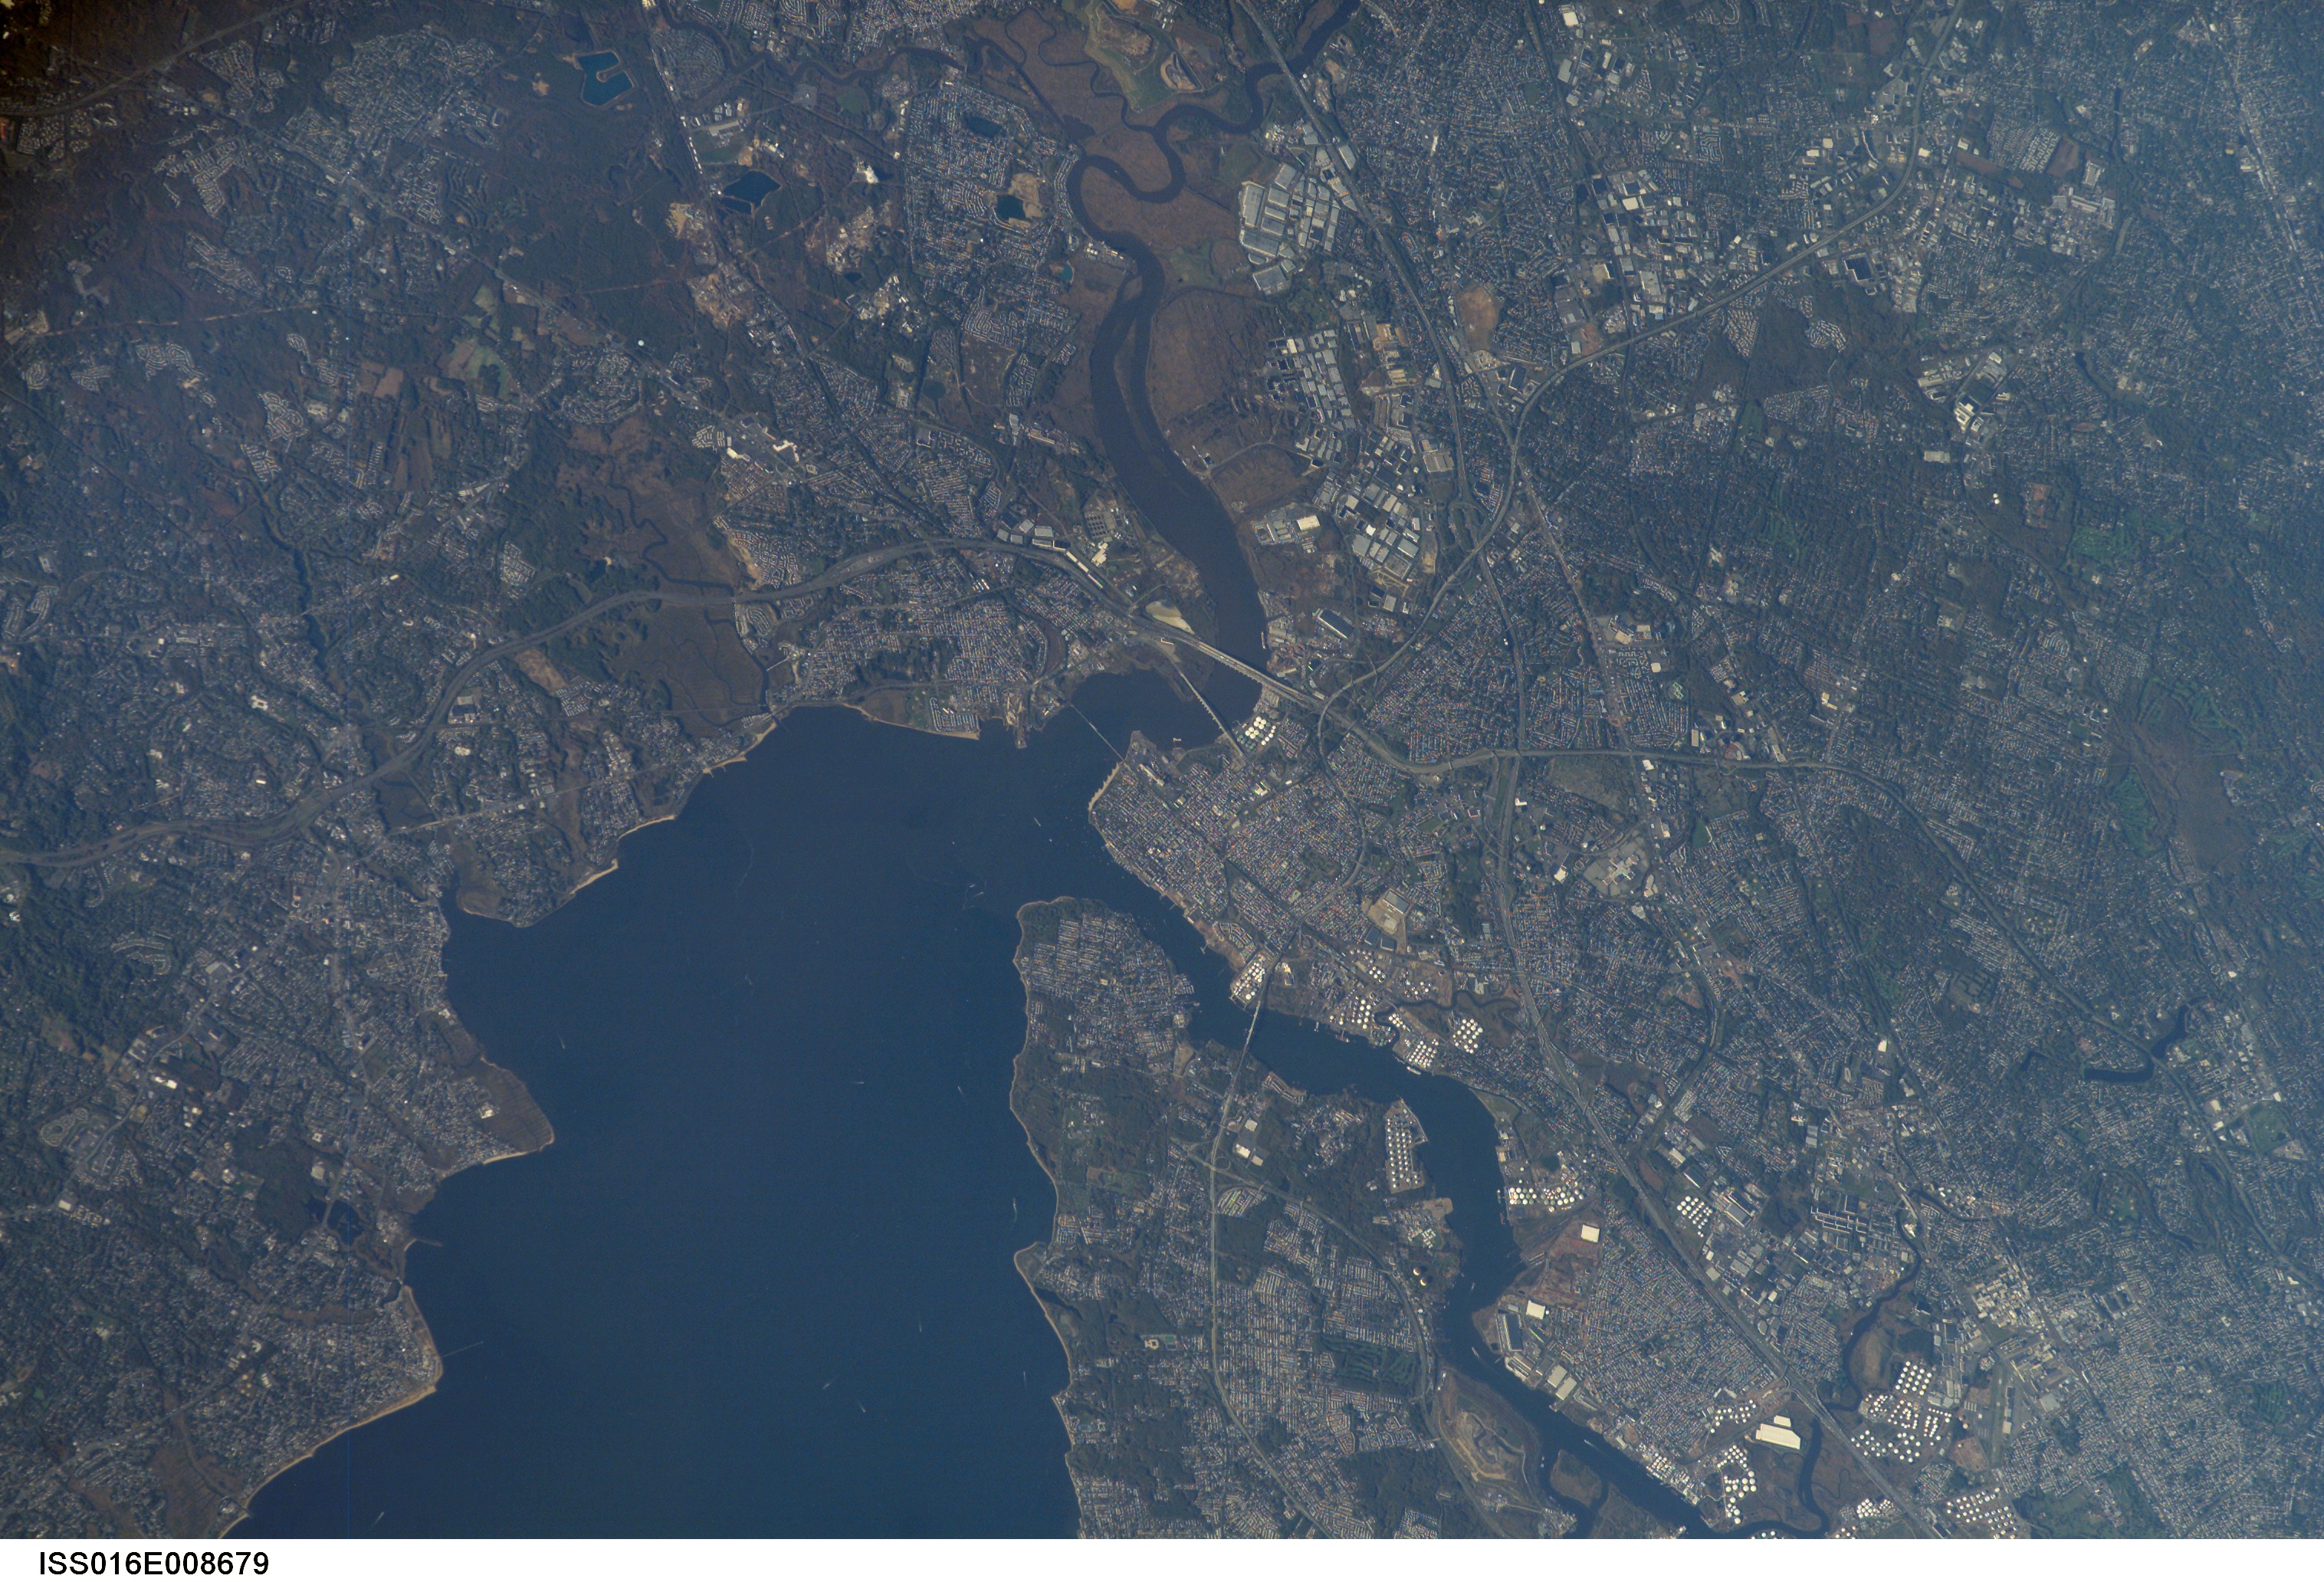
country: USA-NEW JERSEY
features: PERTH AMBOY, RARITAN BAY
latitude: 40.5
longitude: -74.3
